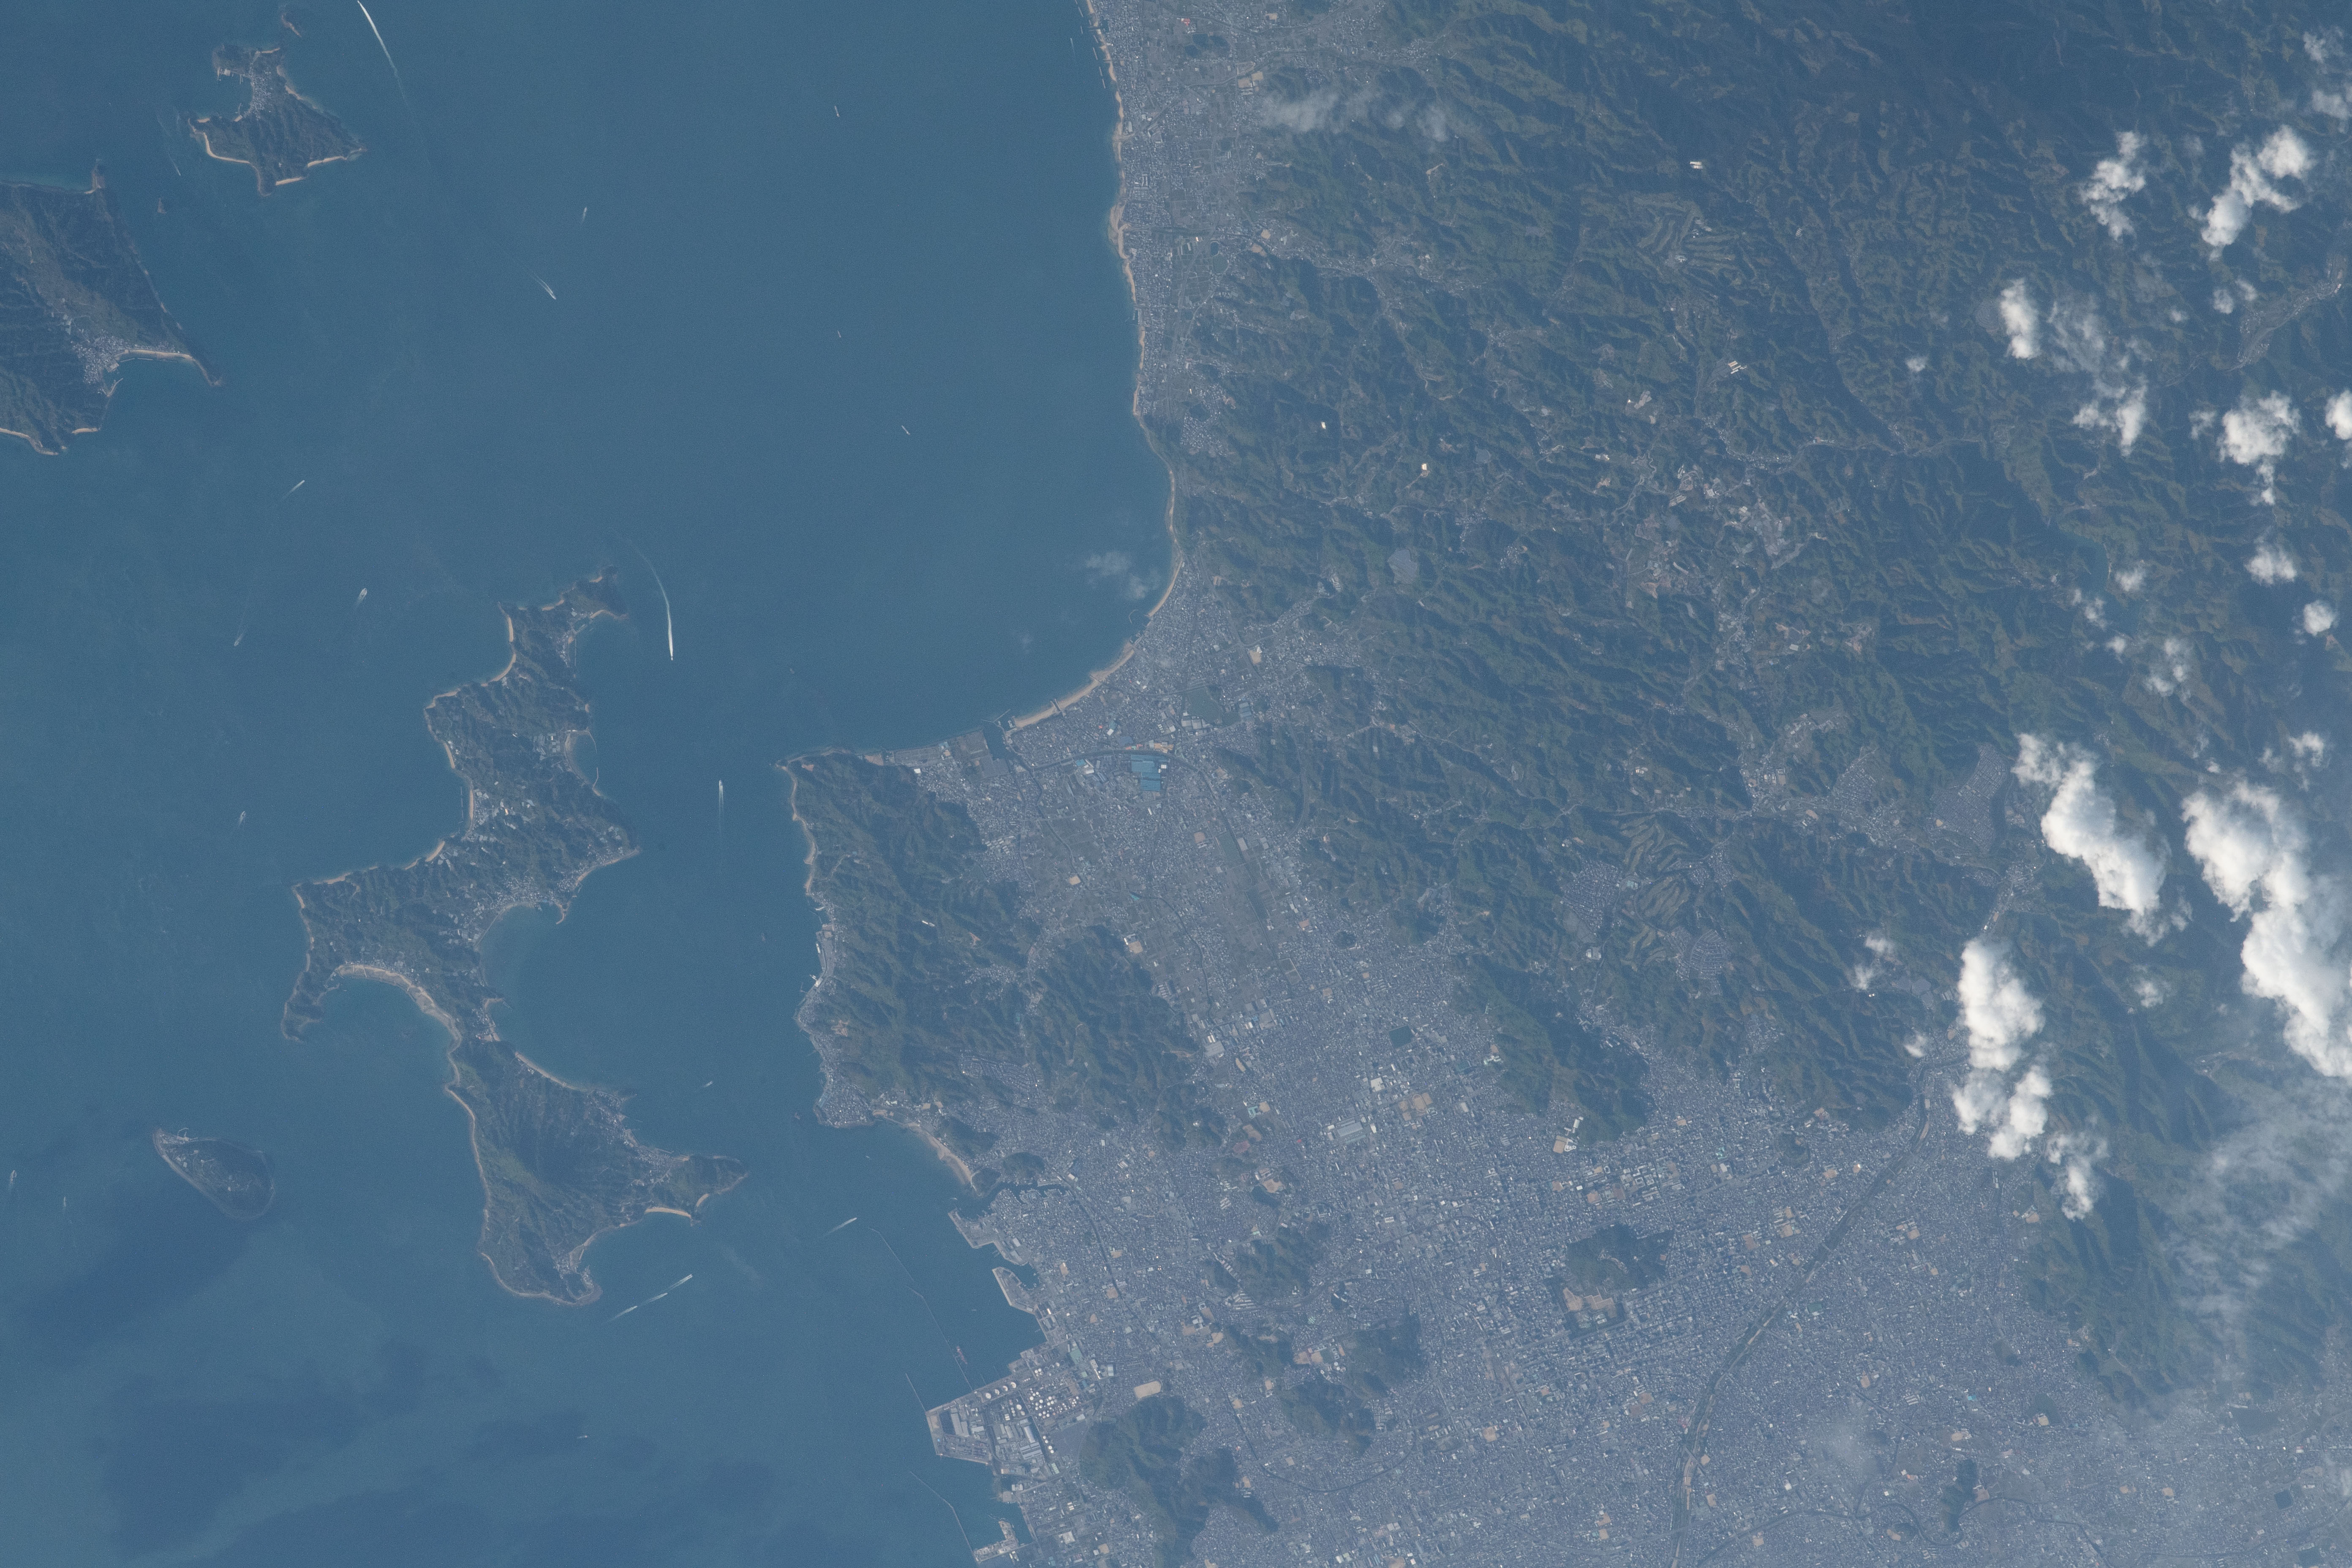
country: JAPAN
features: TSURU ISLAND
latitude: 33.9
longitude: 132.8
